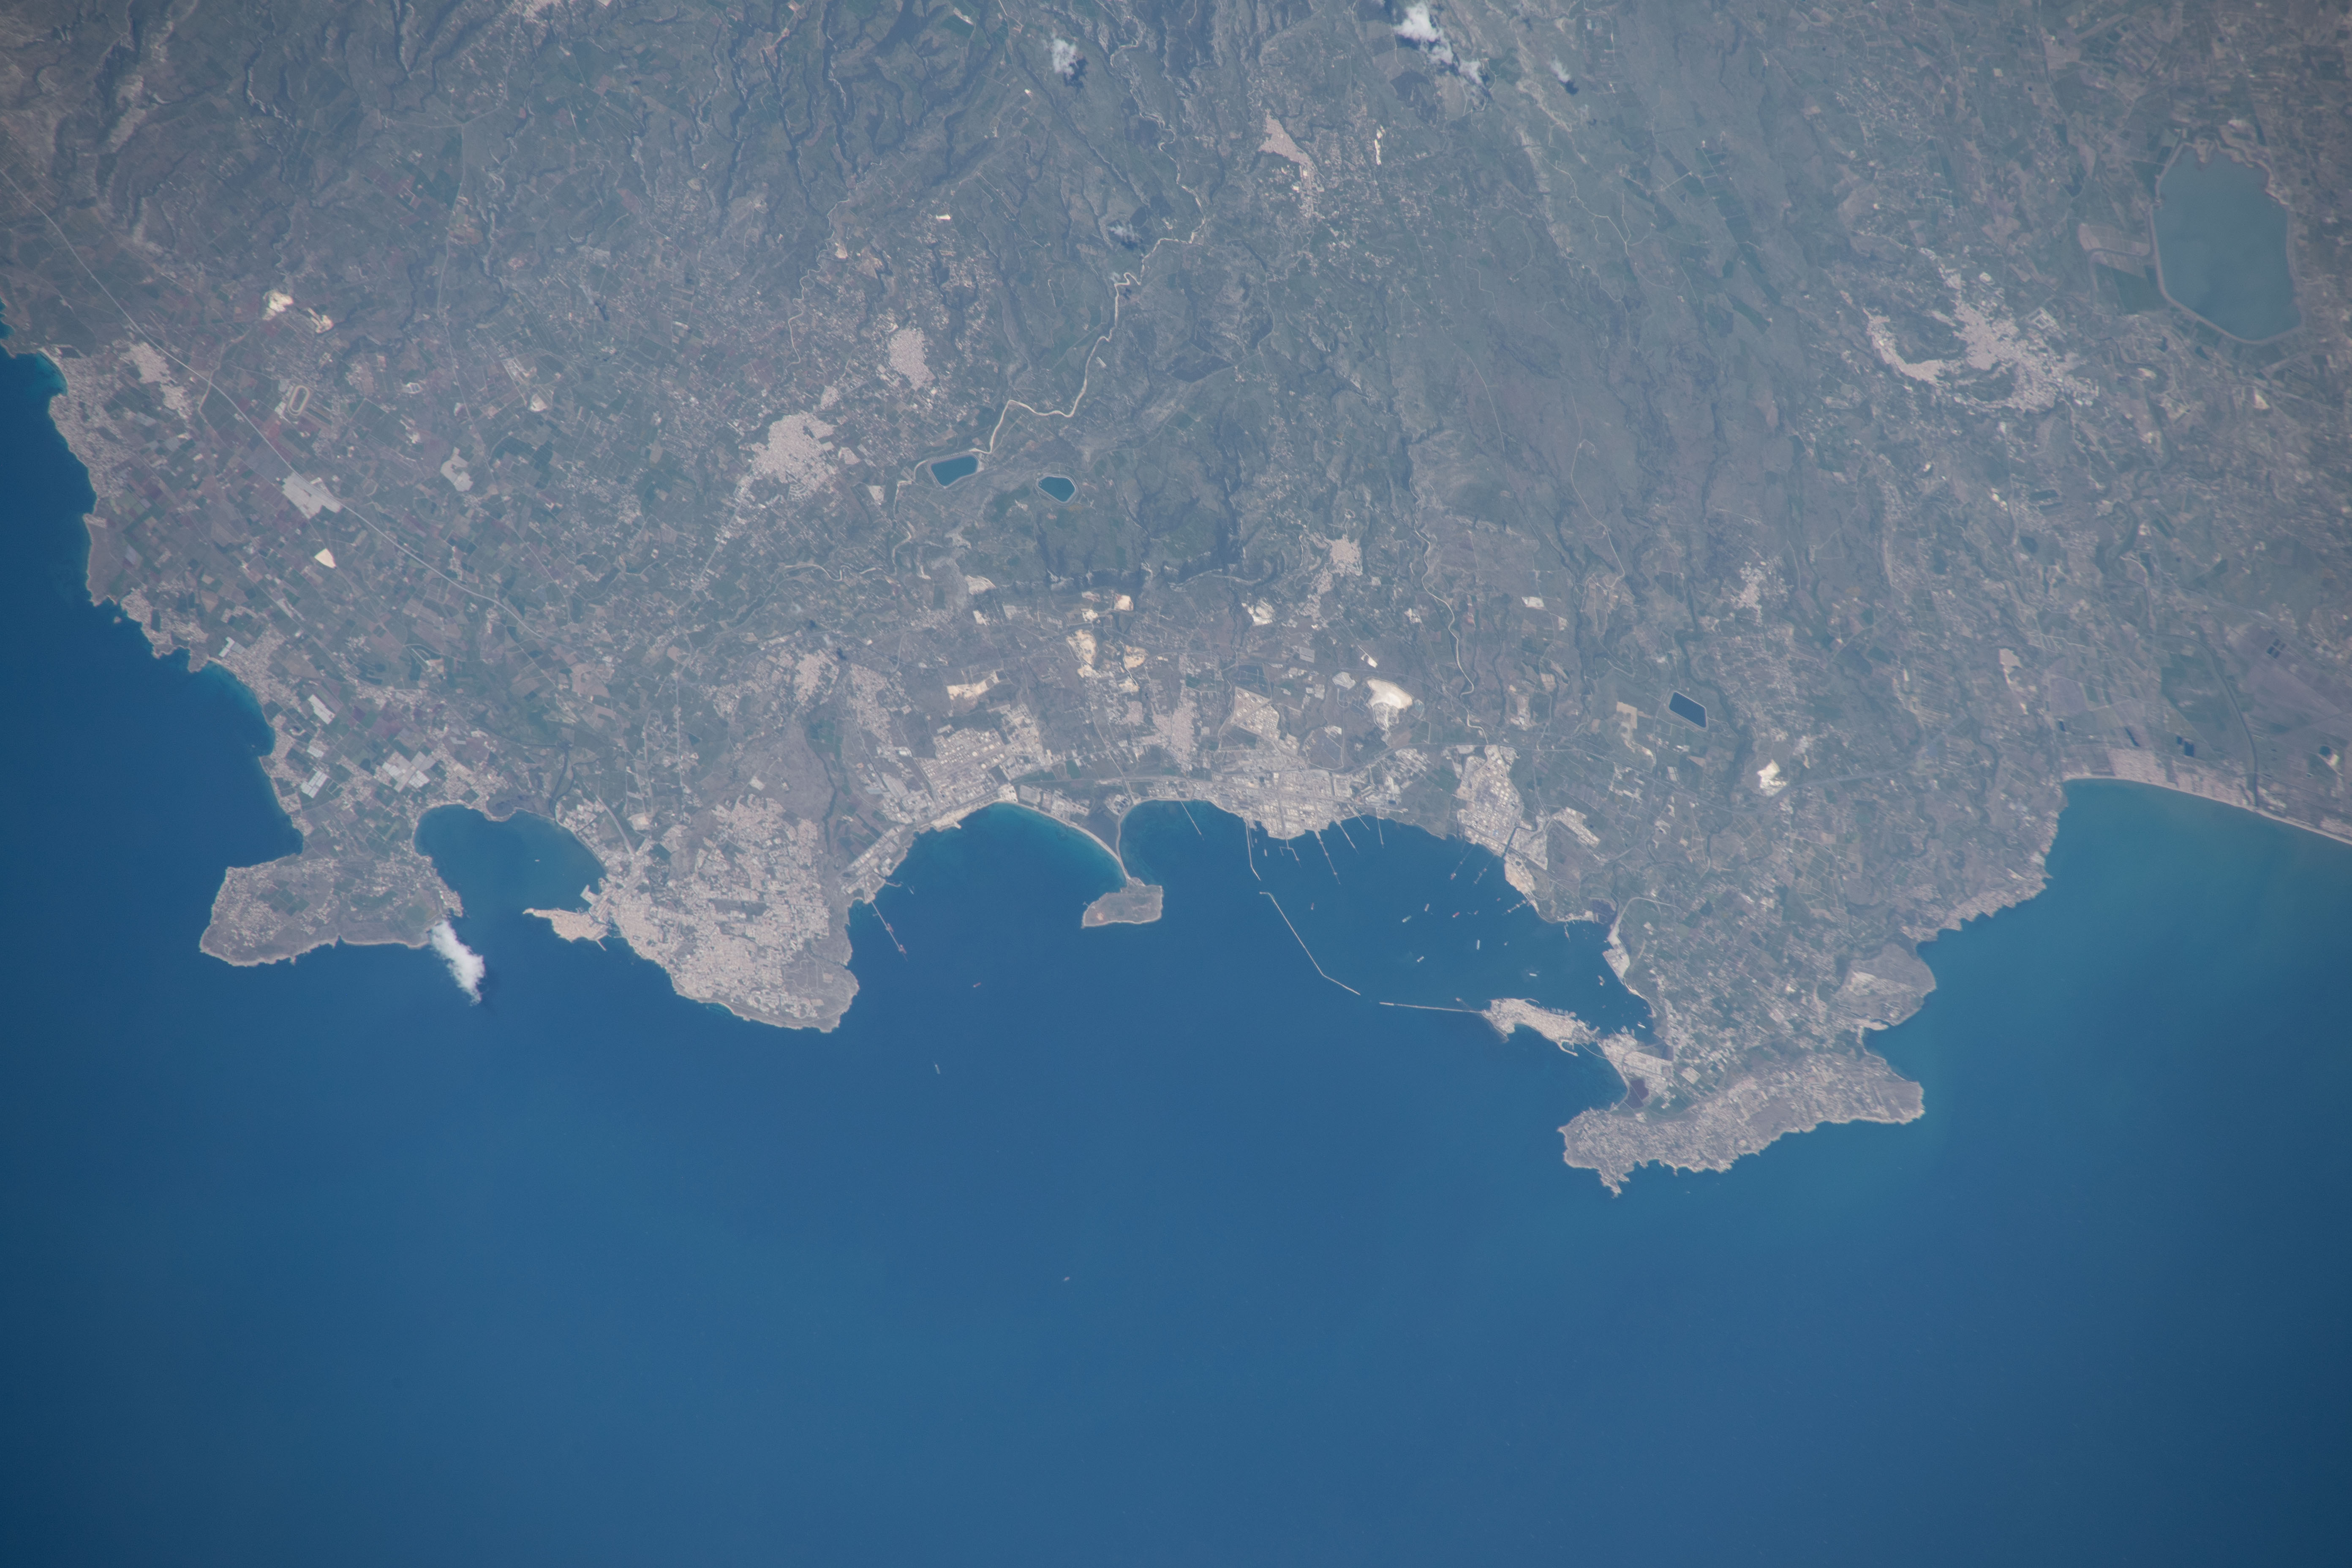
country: SICILY
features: SICILY,BELVEDERE,PRIOLO GARGALLO,SANTA PANAGIA,MELILLI,SOLARINO,LA VILLA,MEDITERRANEAN SEA,CEFALINO,SYRACUSE,LURICAZZO,FLORIDIA,CITTA GIARDINO,AUGUSTA
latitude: 37.1
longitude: 15.2
